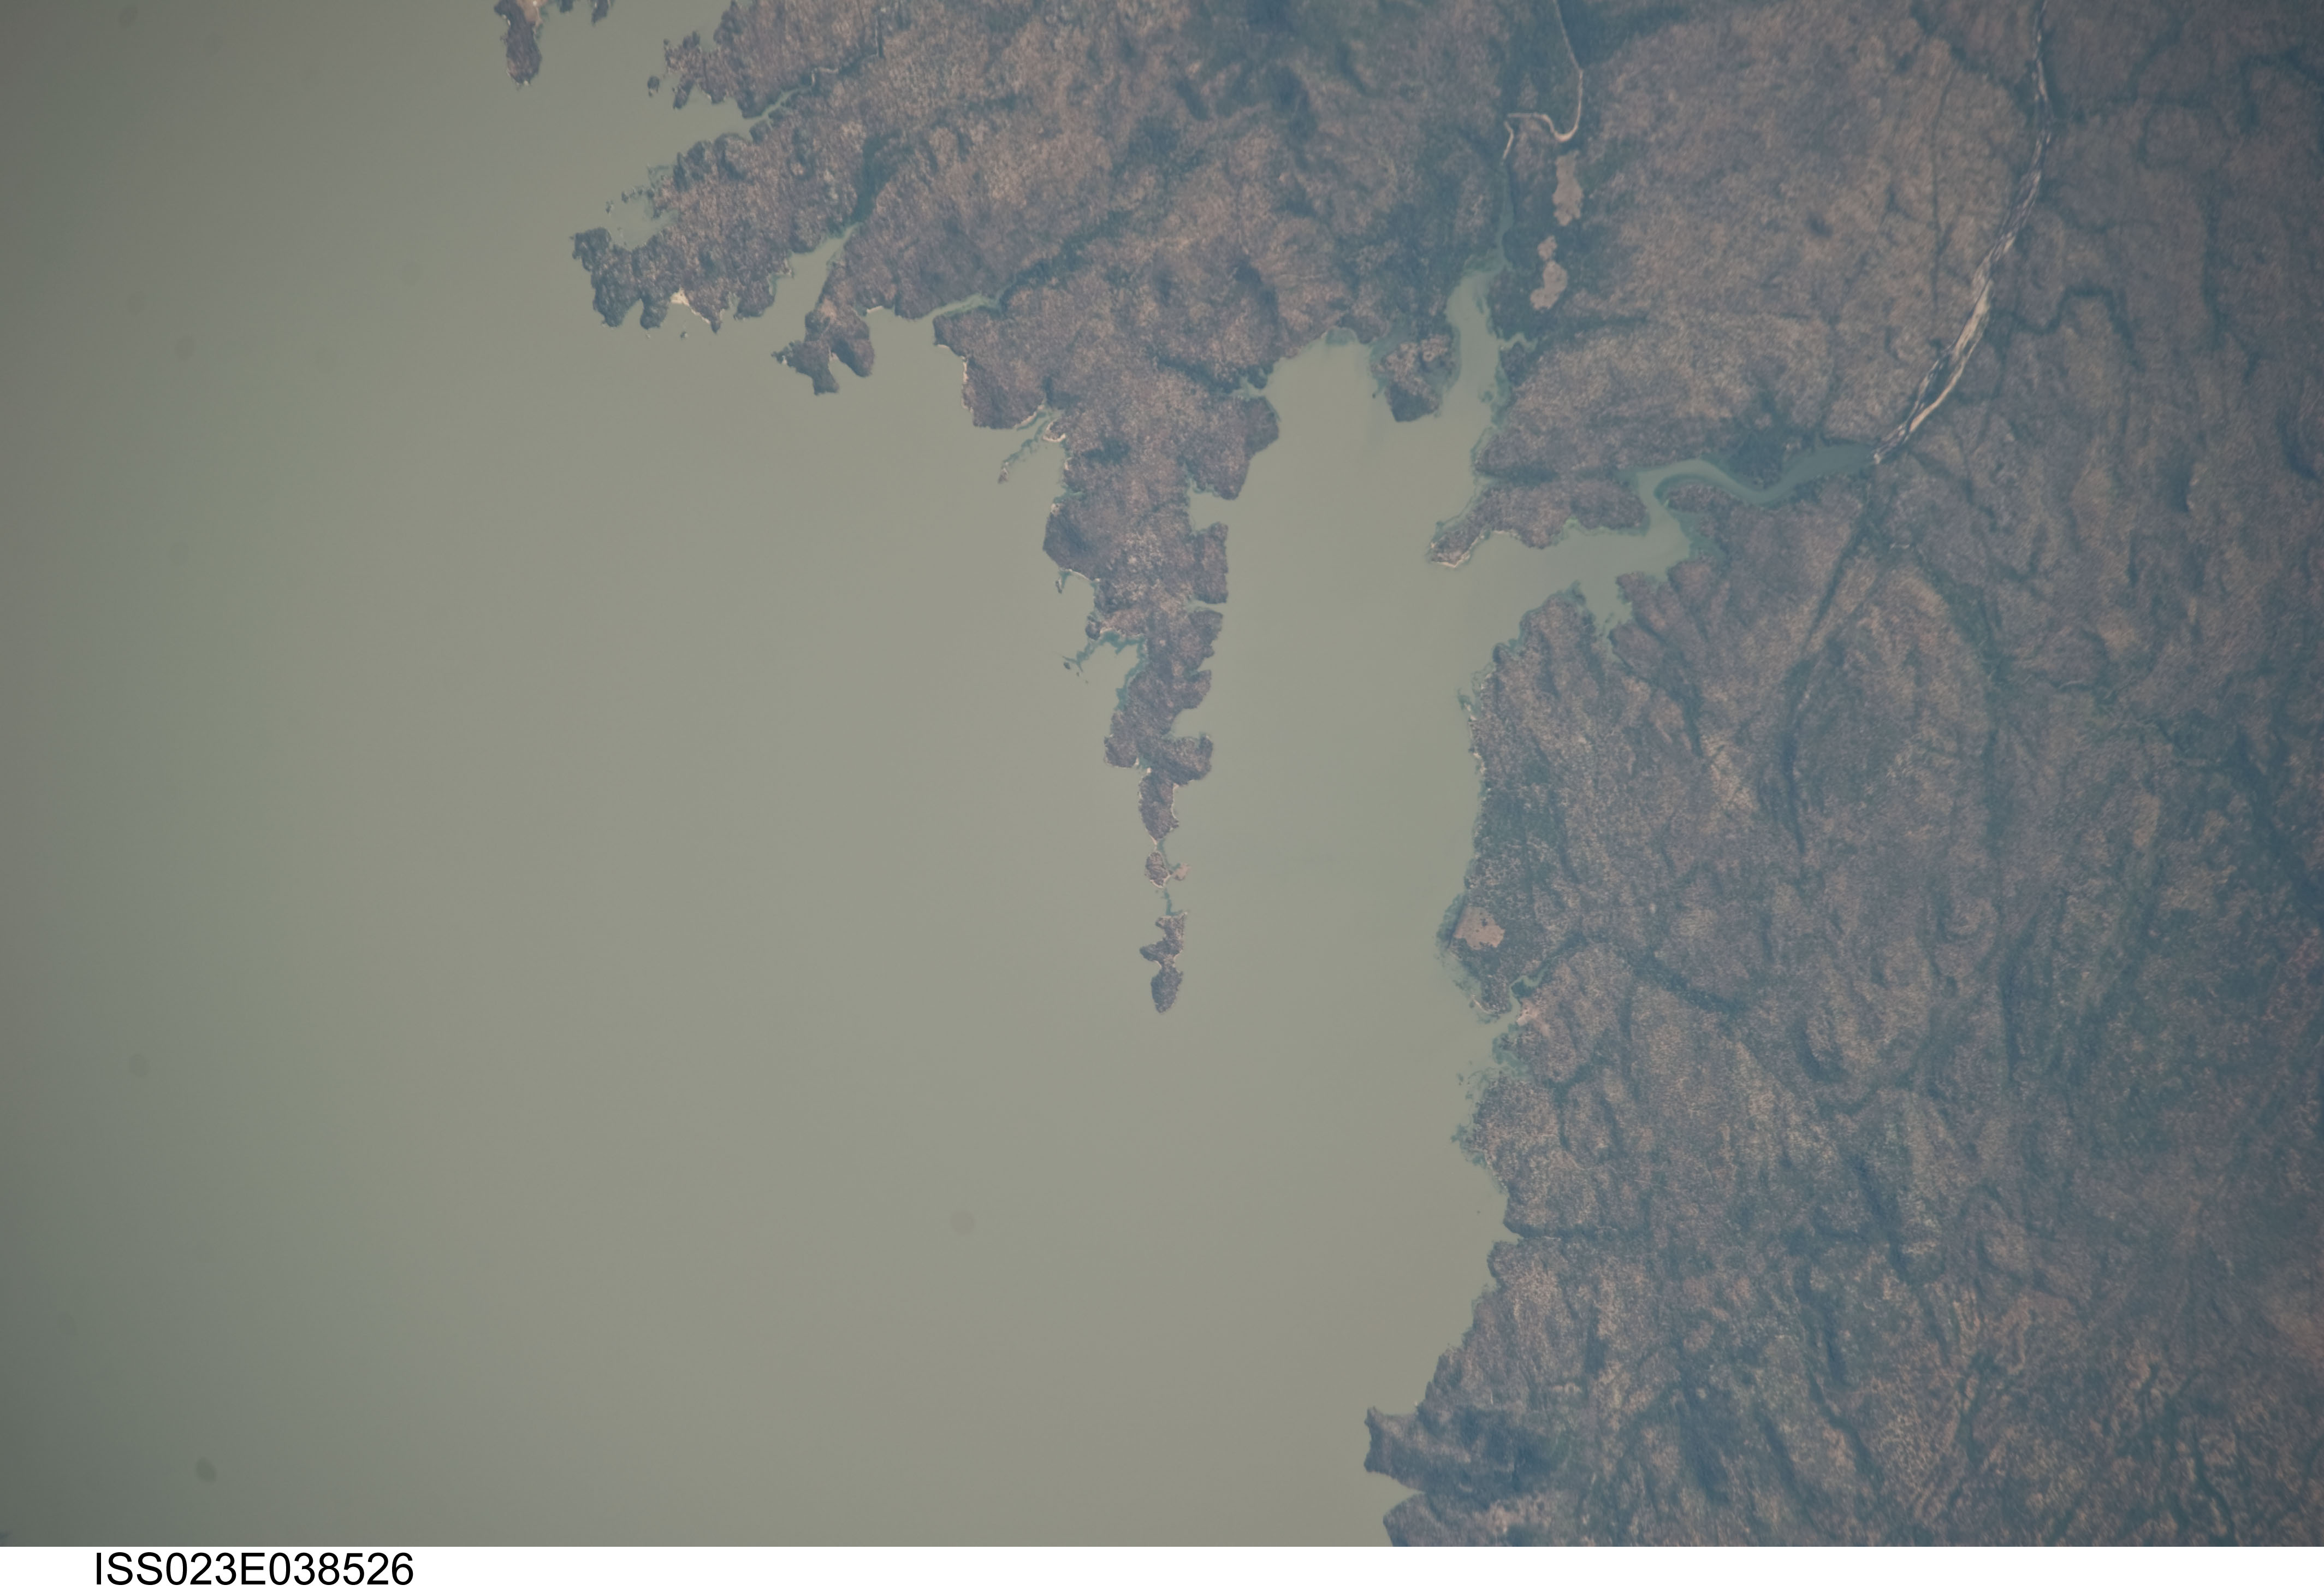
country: MOZAMBIQUE
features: L. CAHORA BASSA, INLETS, RIVERS
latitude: -15.6
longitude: 31.9
